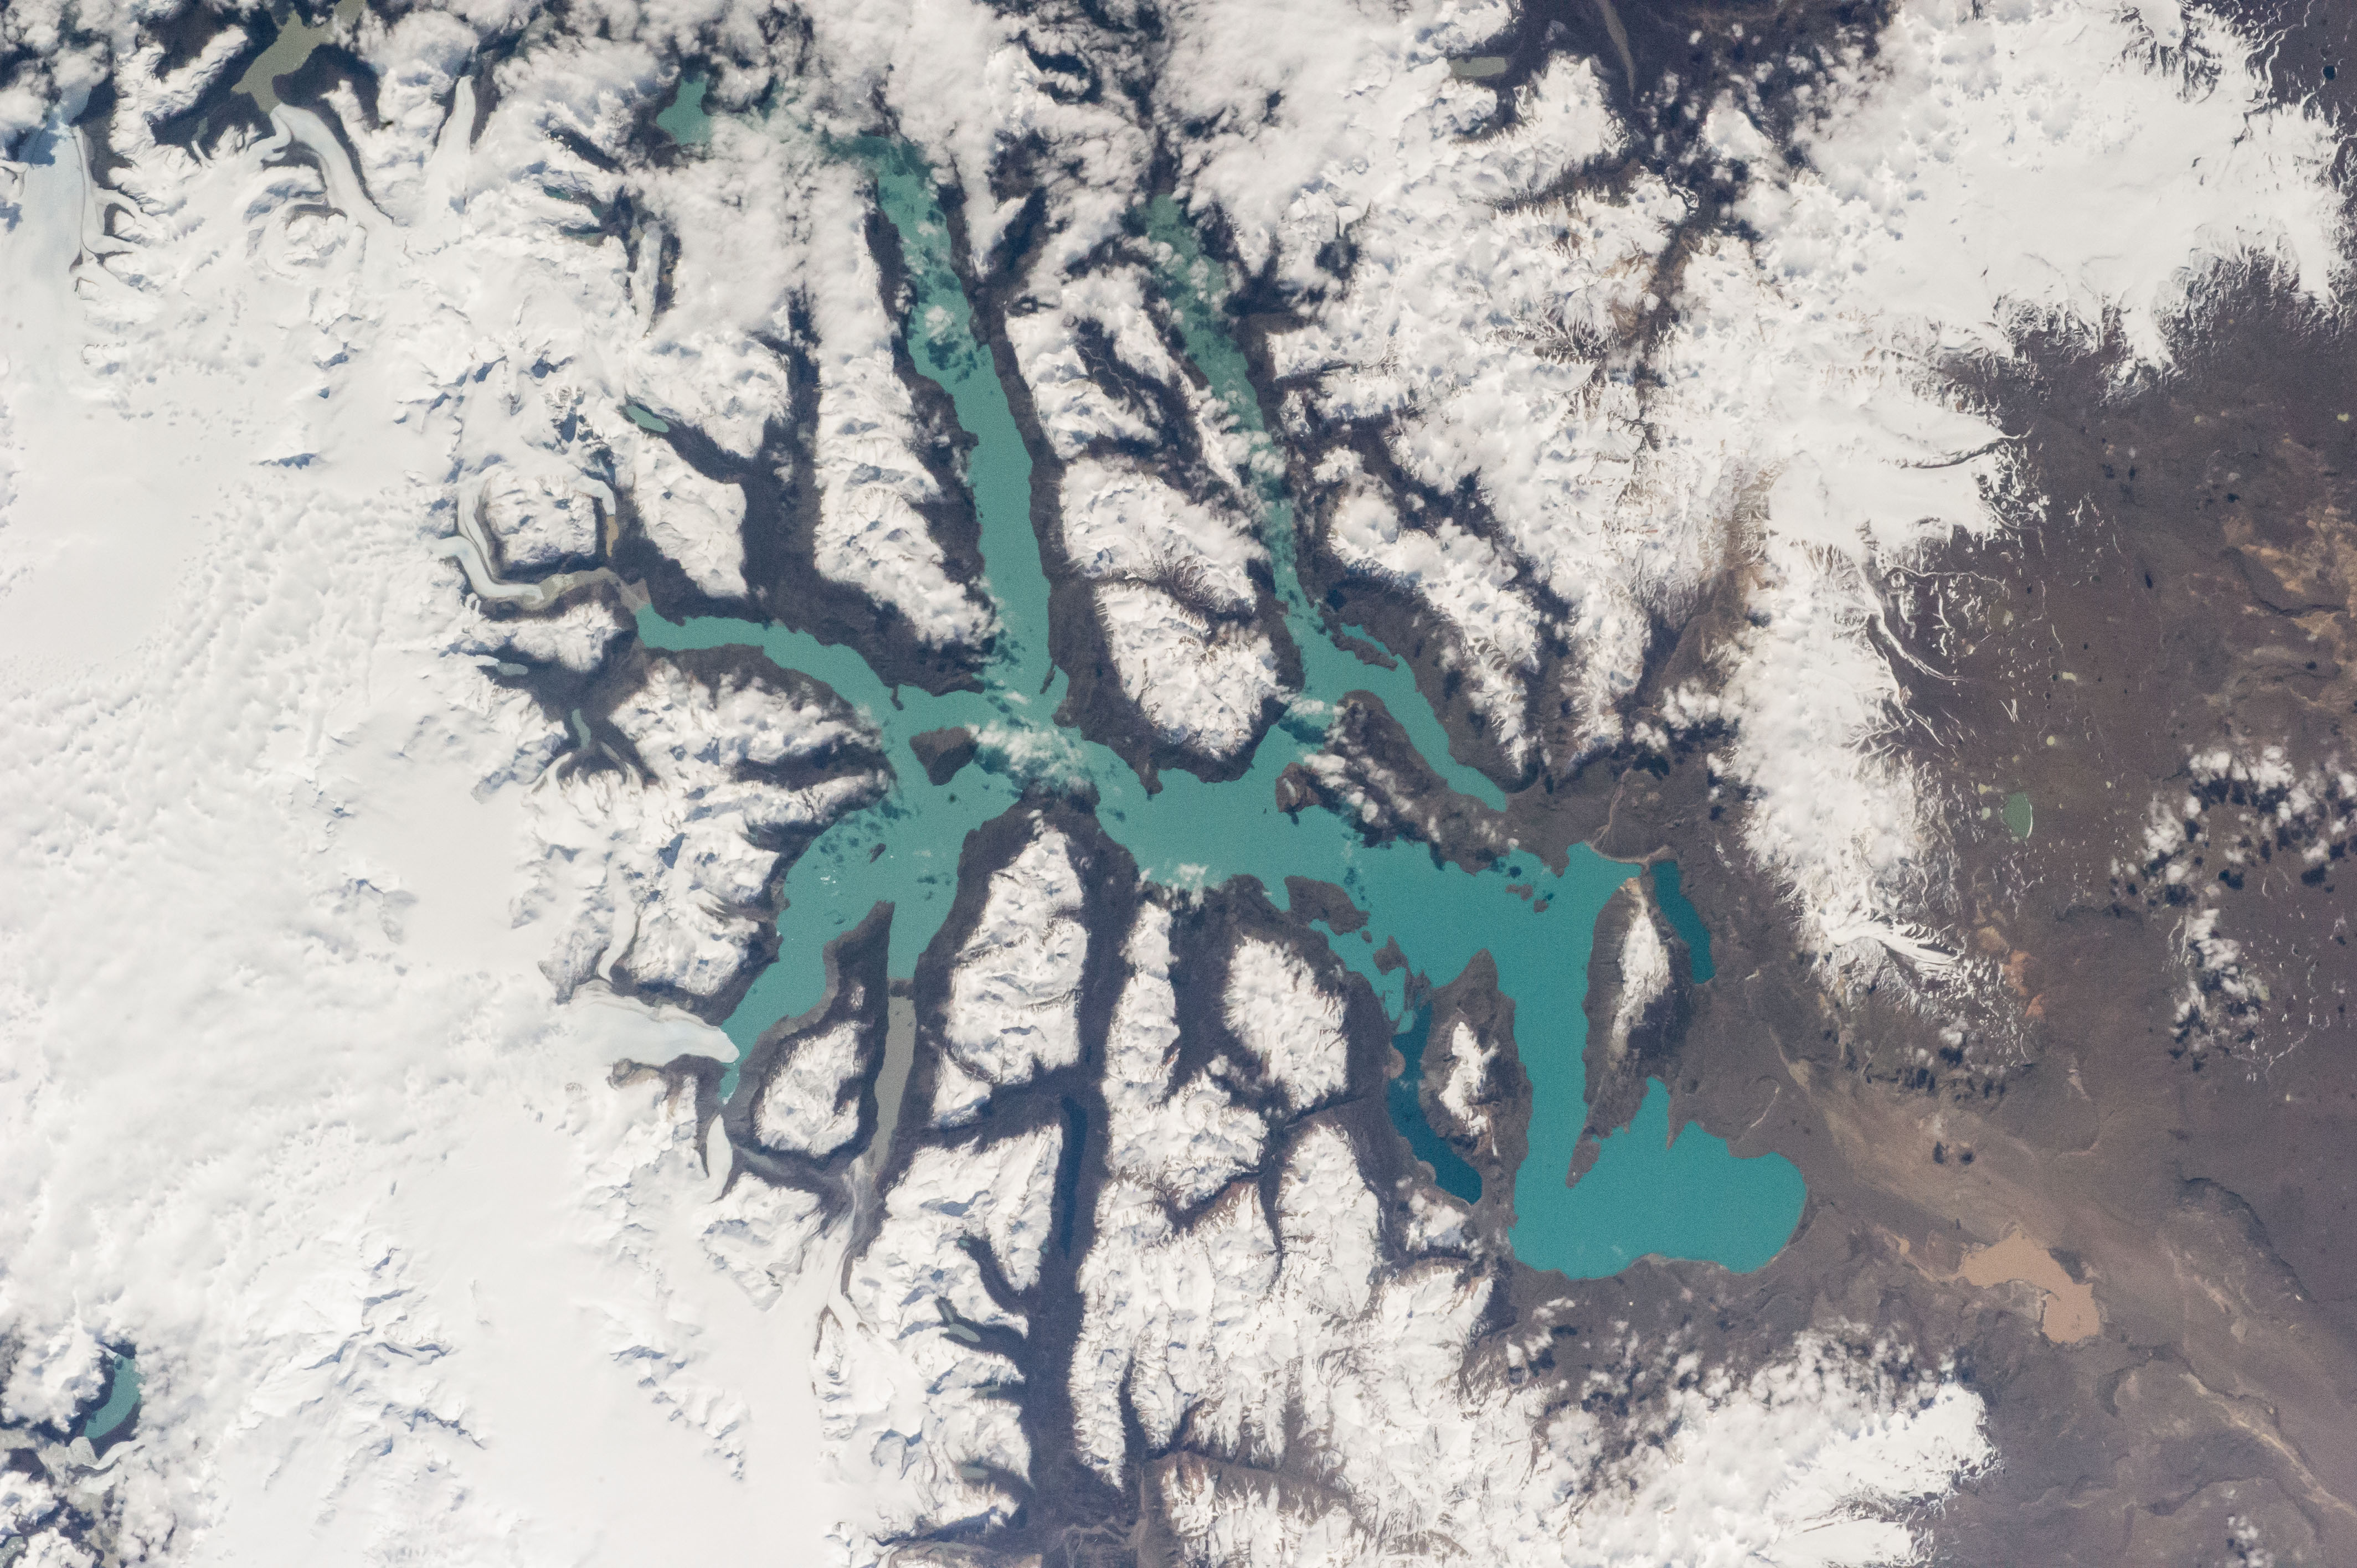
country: CHILE
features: SAN MARTIN, ANDES, CABRAL LAG.
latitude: -48.8
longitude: -72.7
